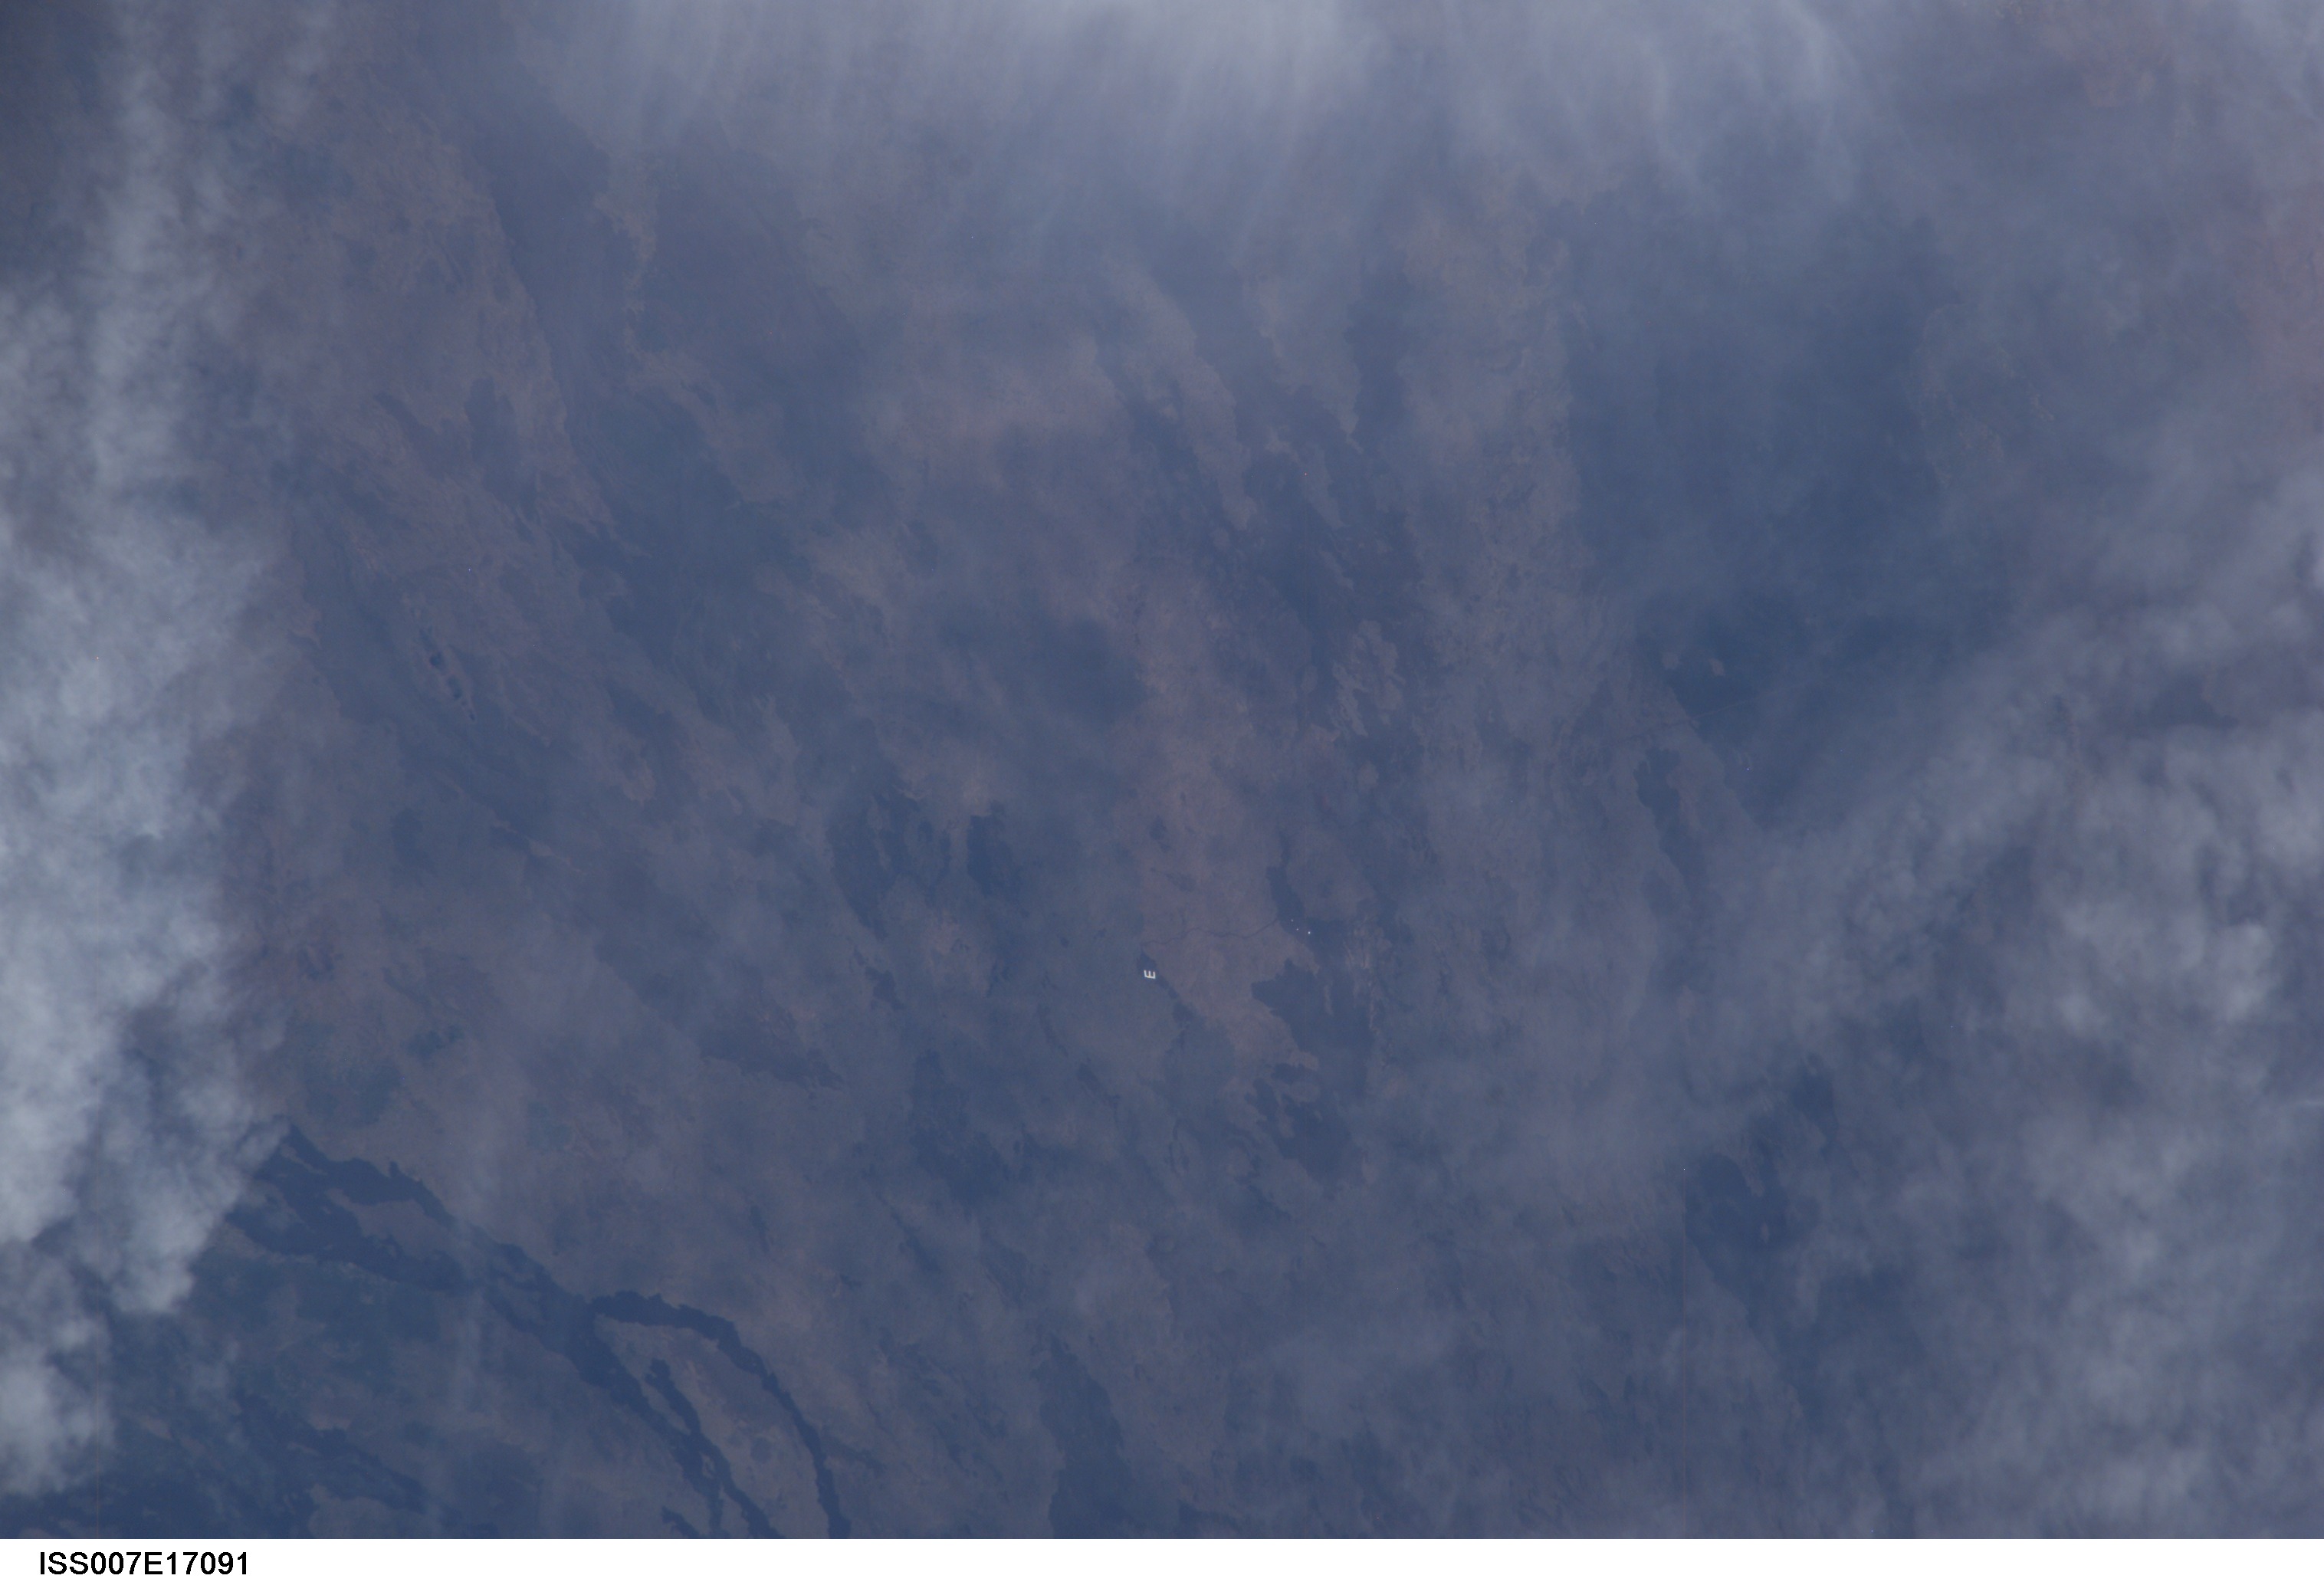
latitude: 19.6
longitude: -155.7
